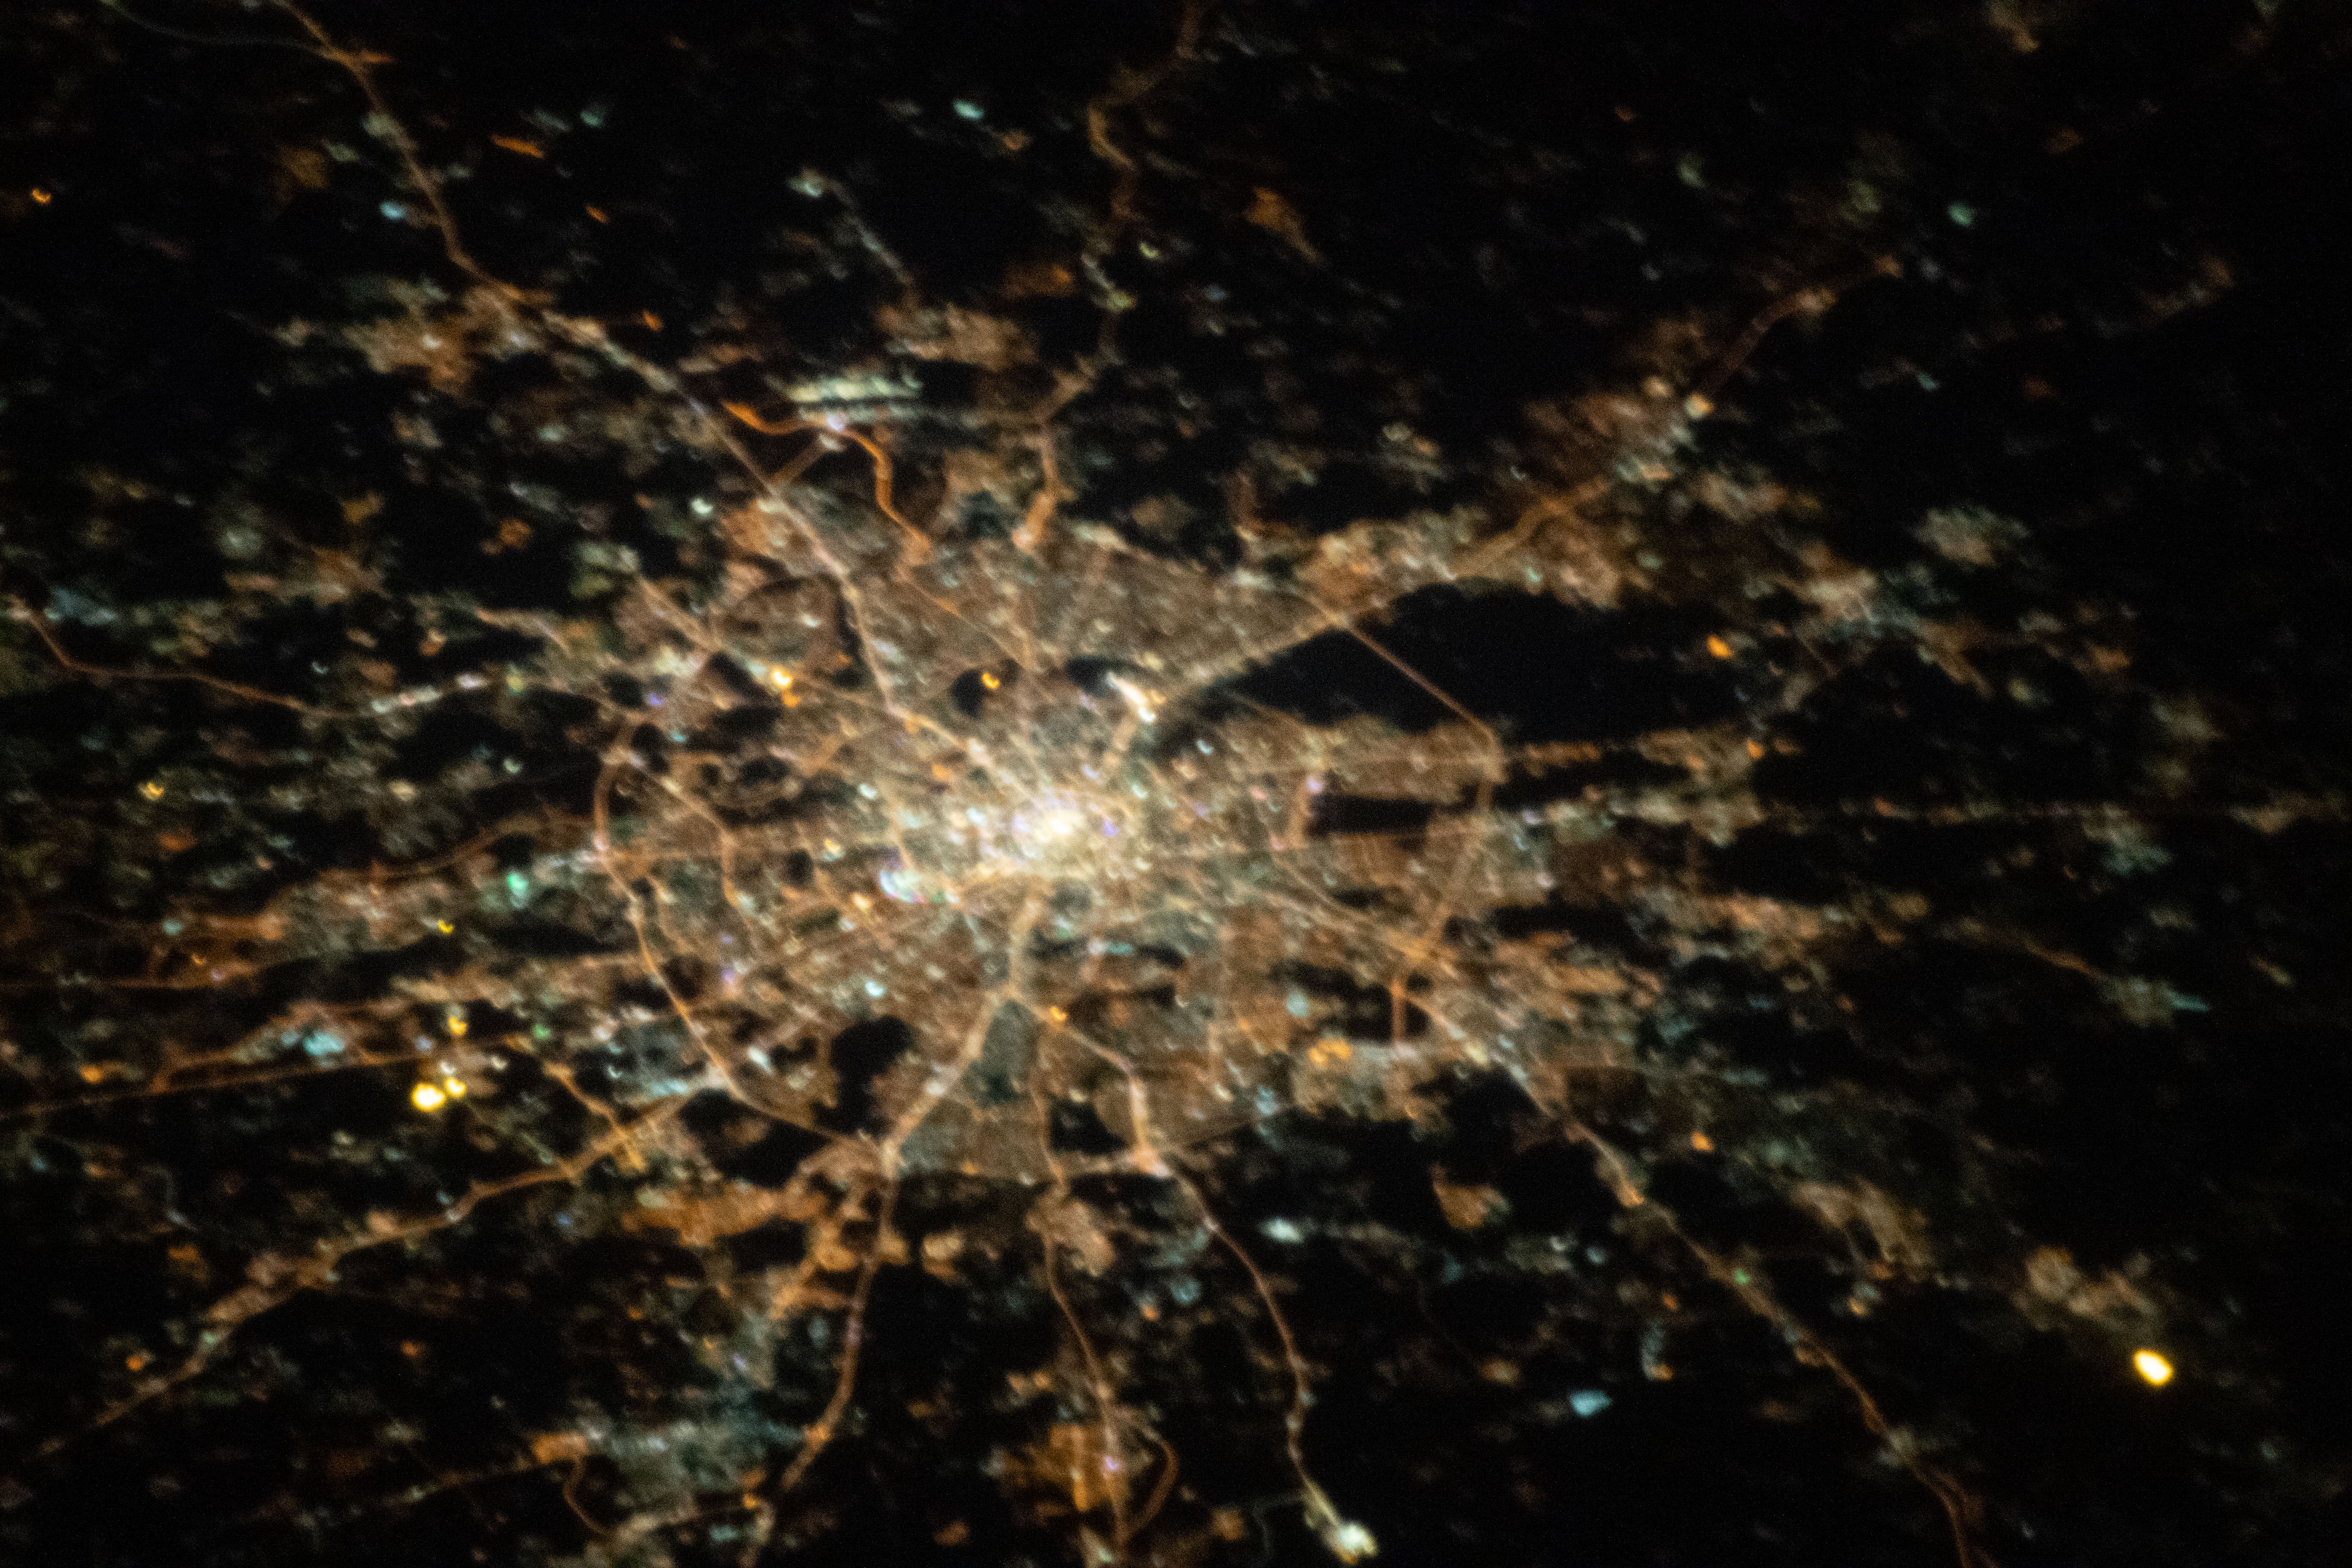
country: RUSSIAN FEDERATION
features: MOSCOW
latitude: 55.8
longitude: 37.6
